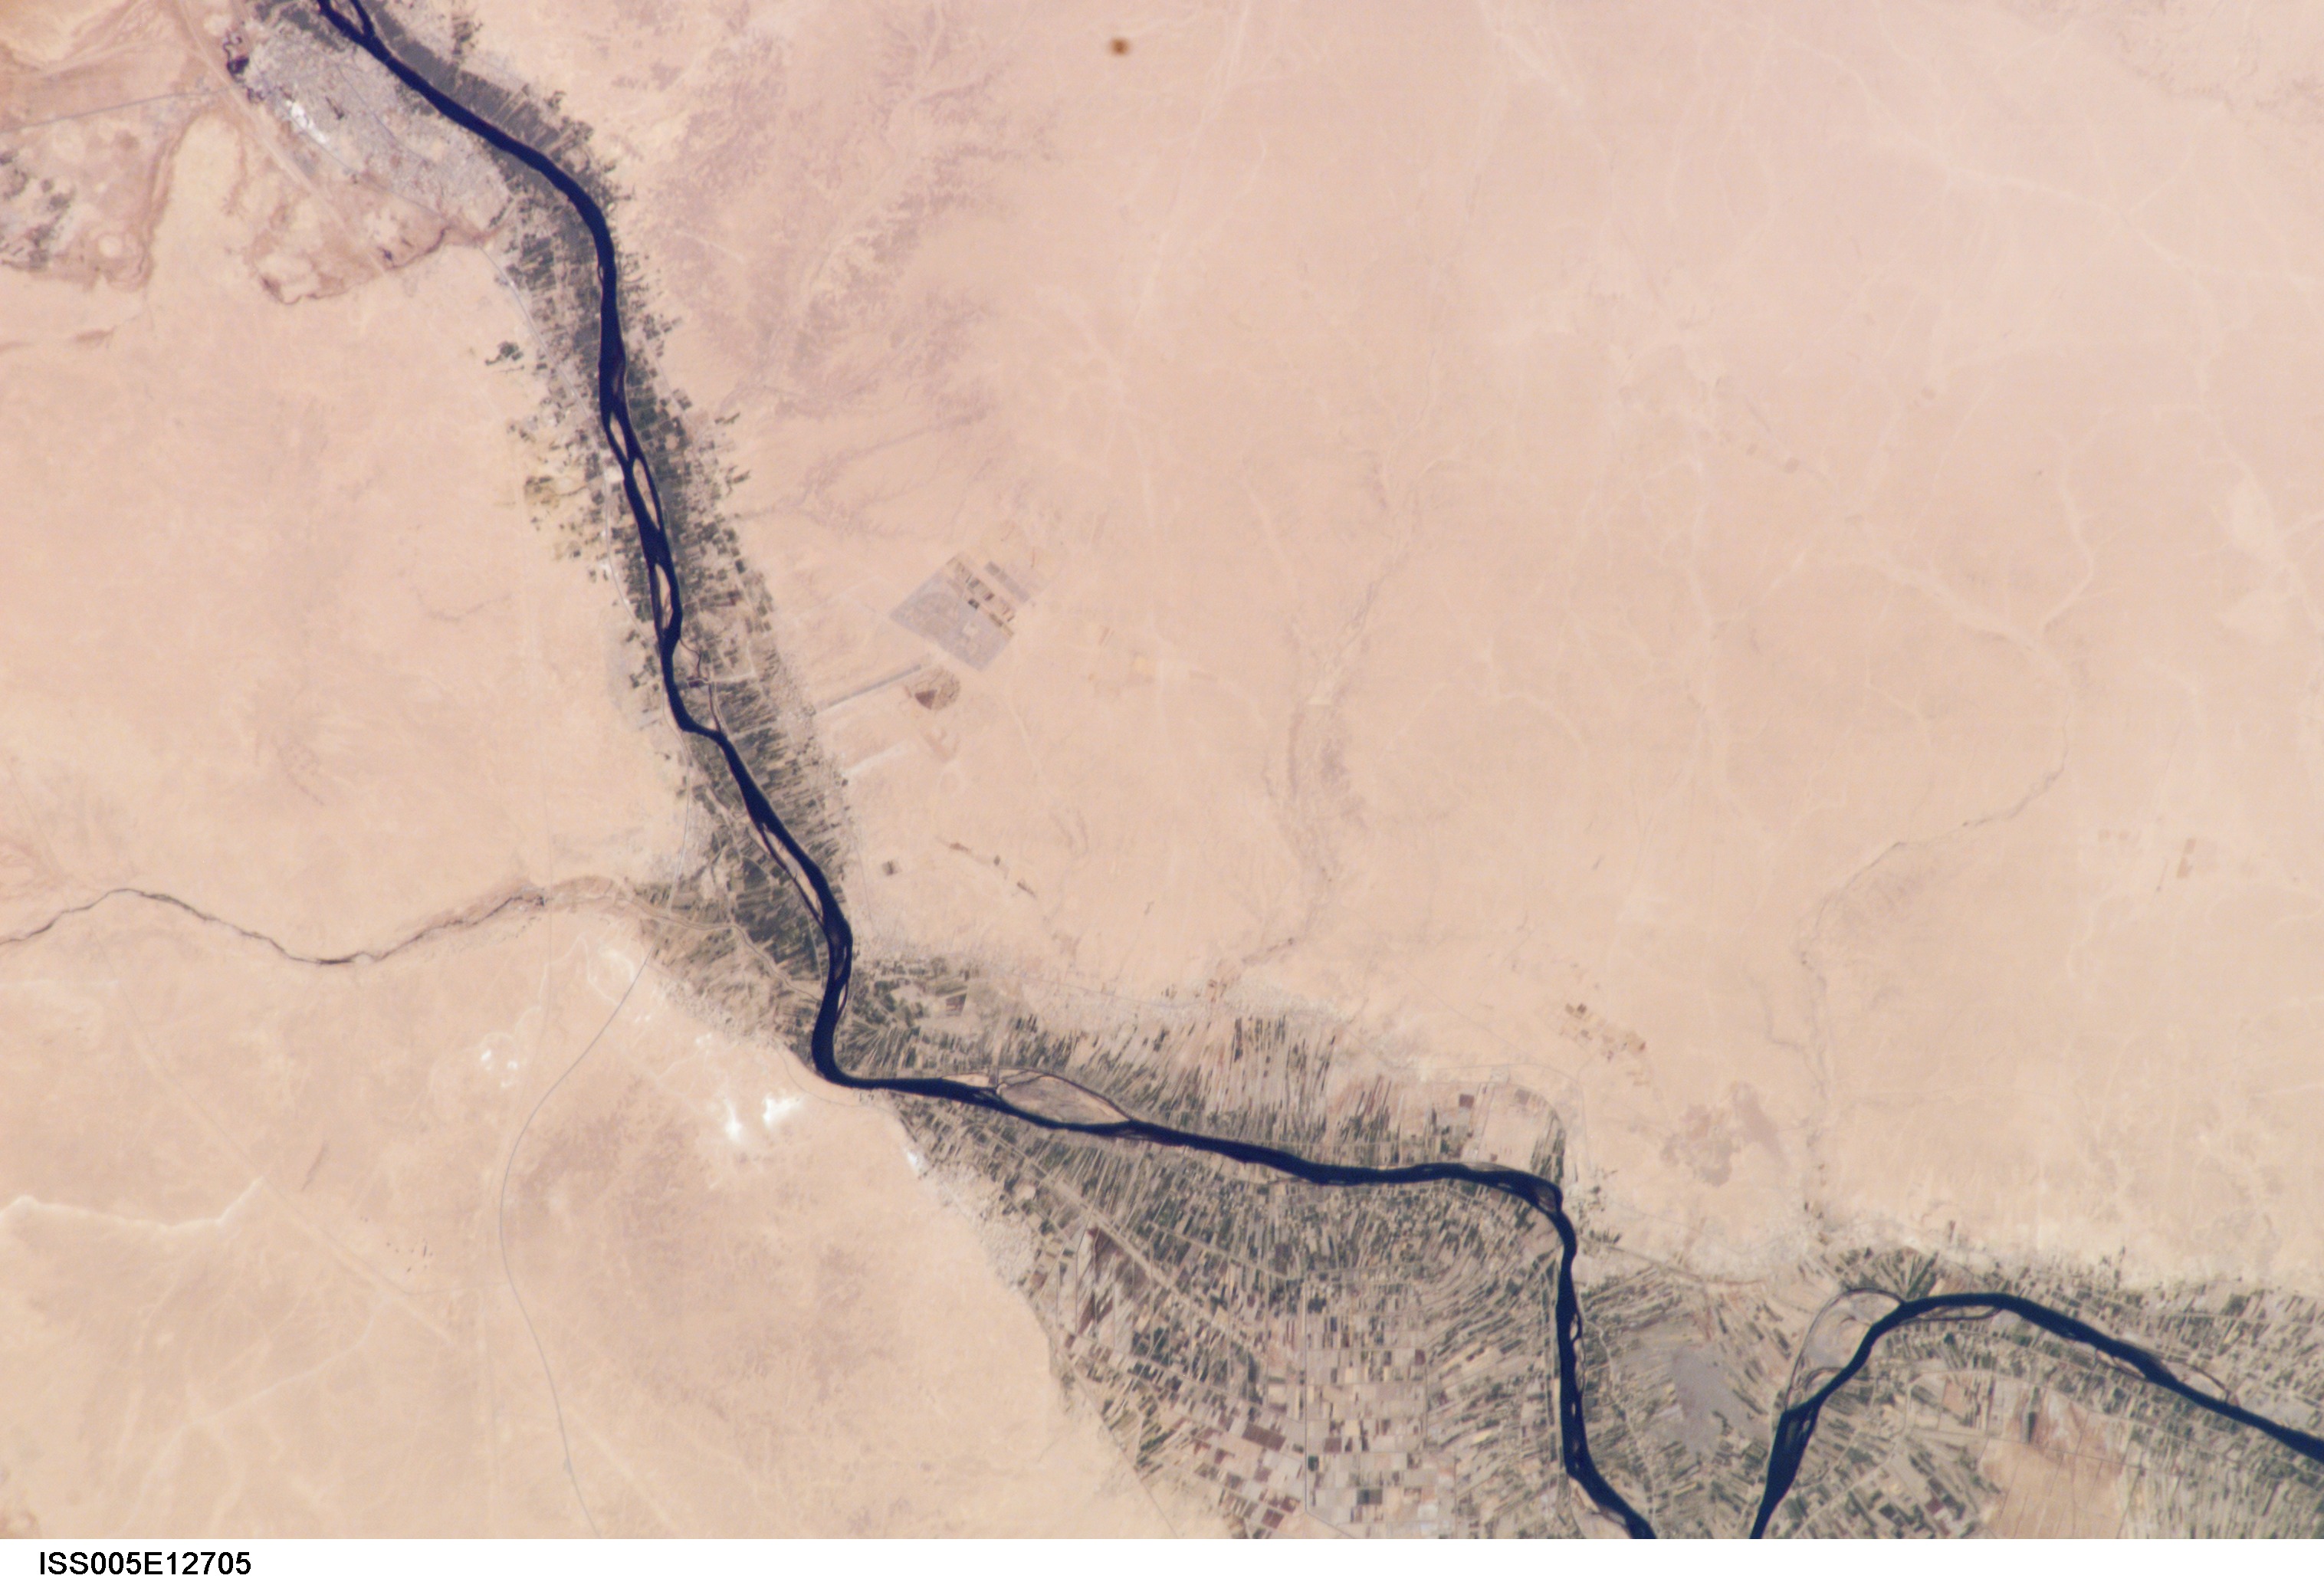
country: IRAQ
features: EUPHRATES R., AGR., DESERT
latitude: 33.5
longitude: 42.9
